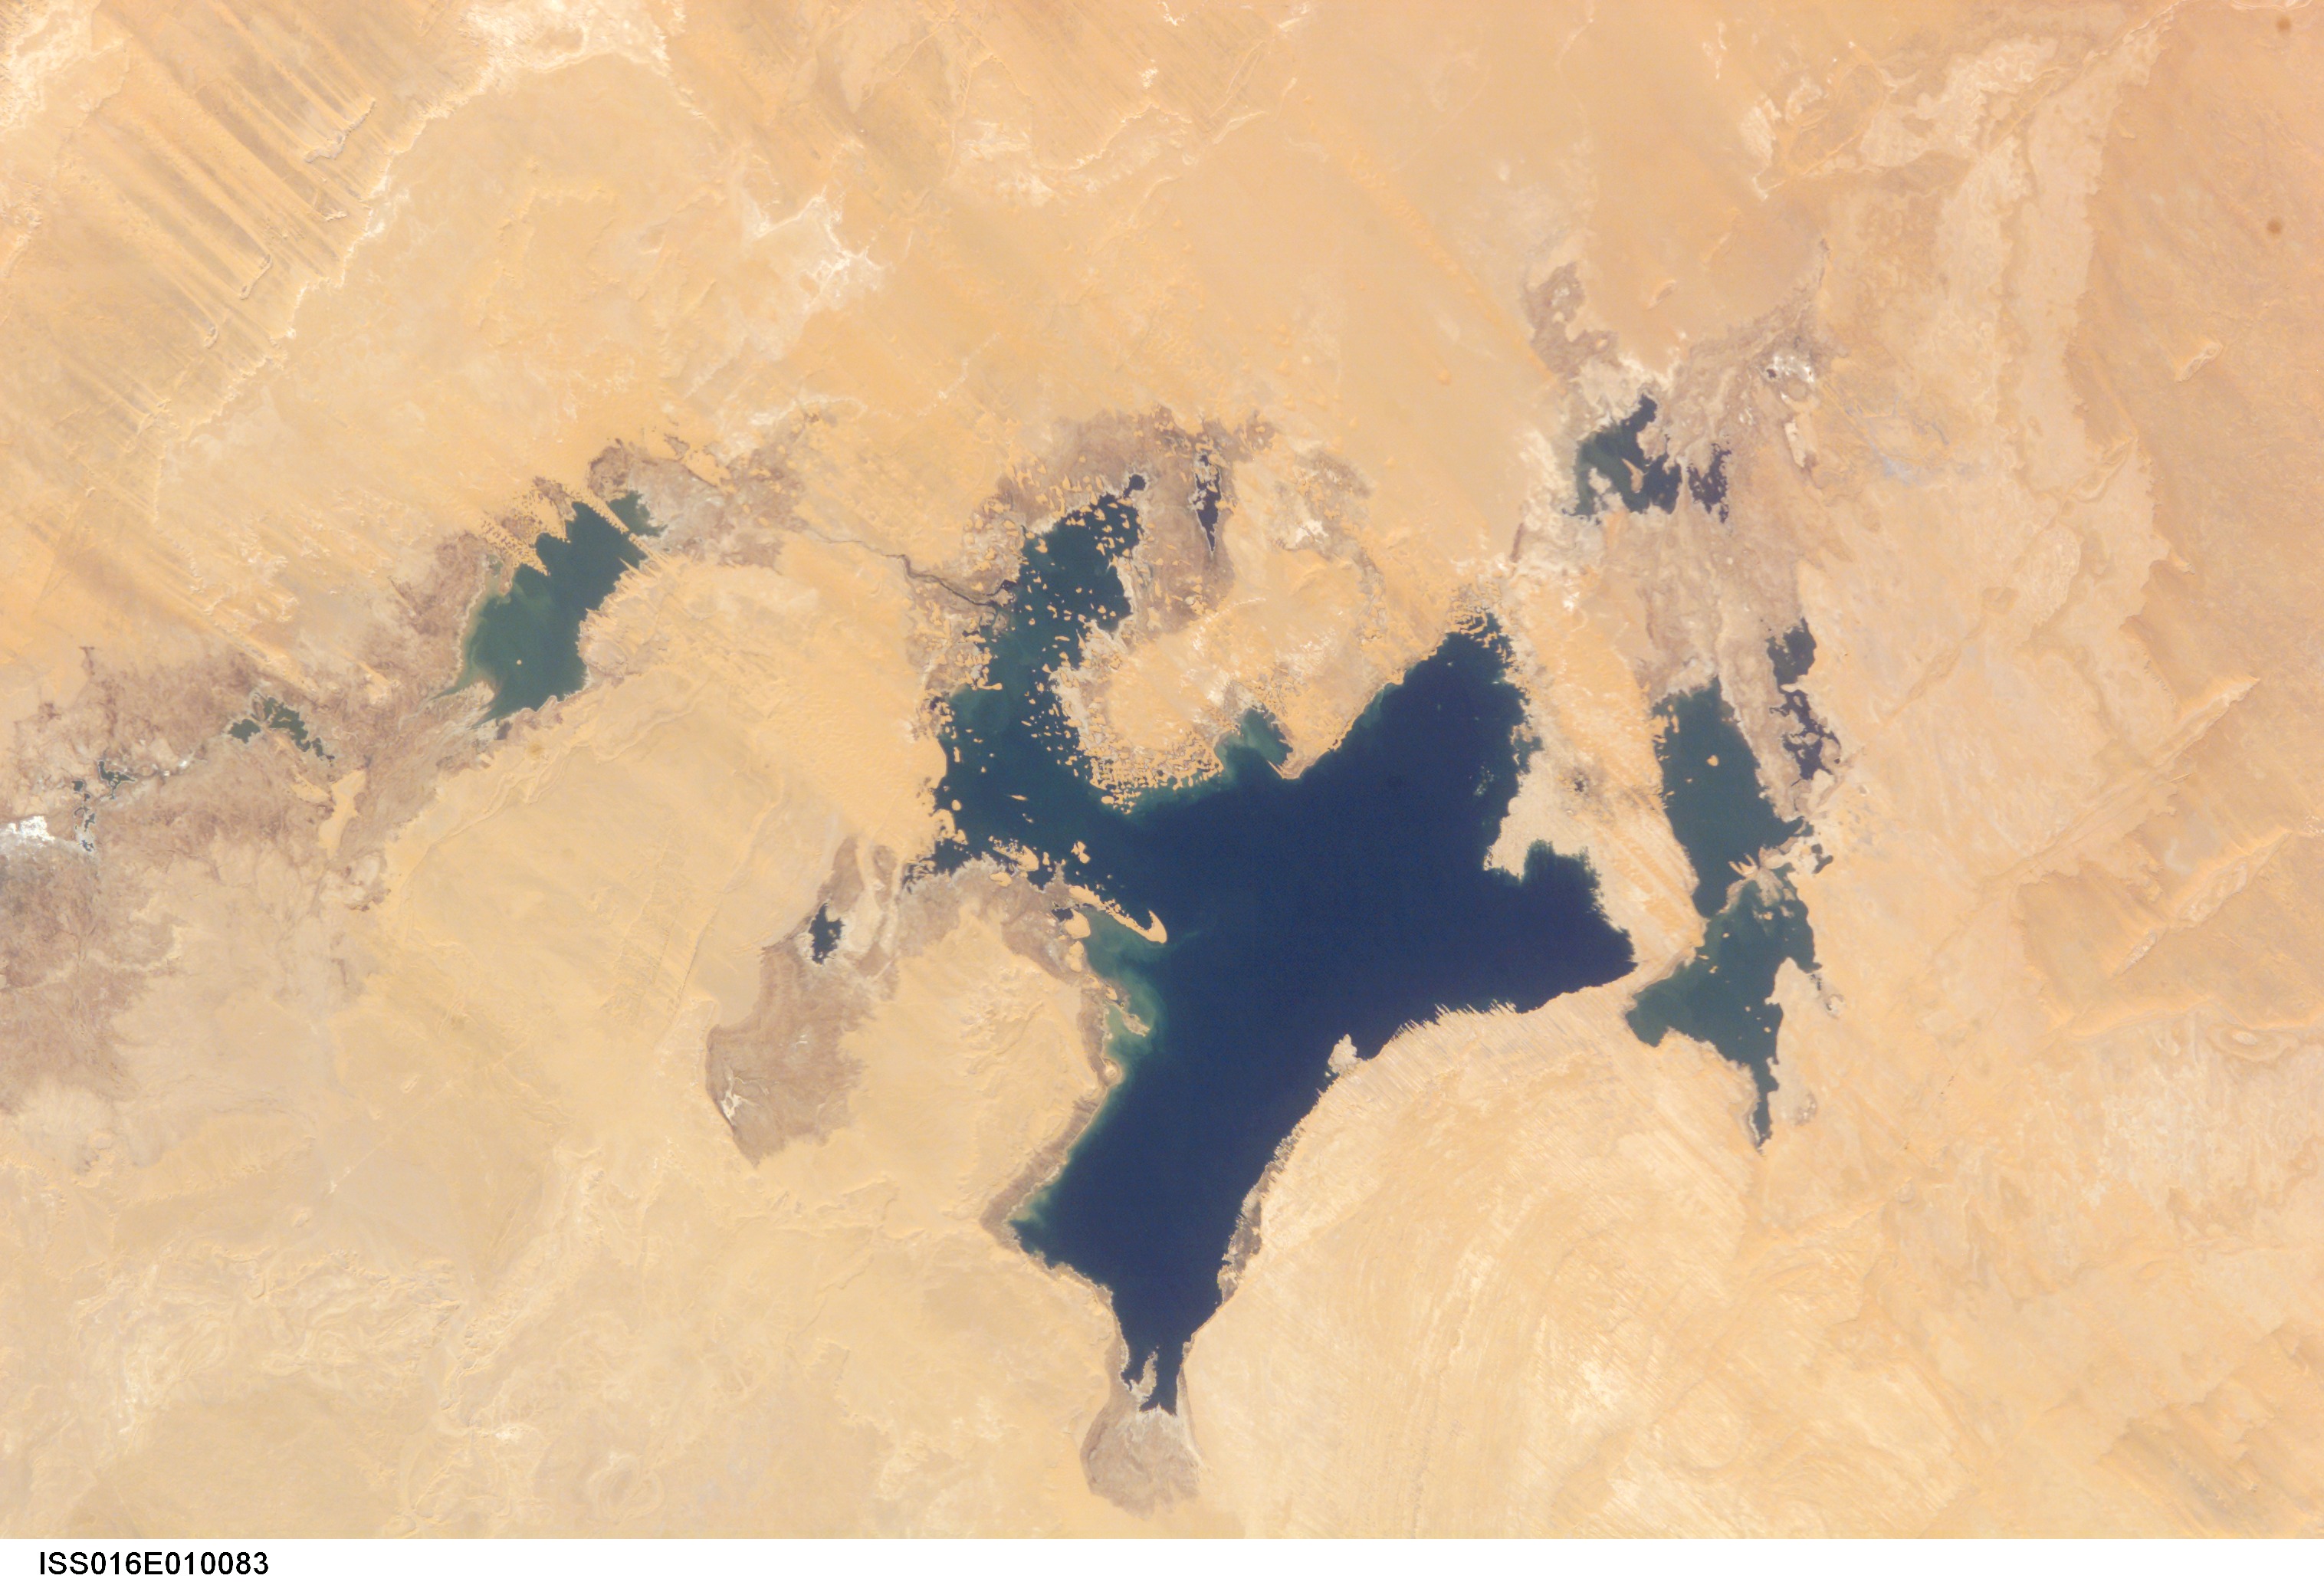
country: EGYPT
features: NW. TOSHKA LAKES, DUNES
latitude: 23.5
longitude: 30.5
